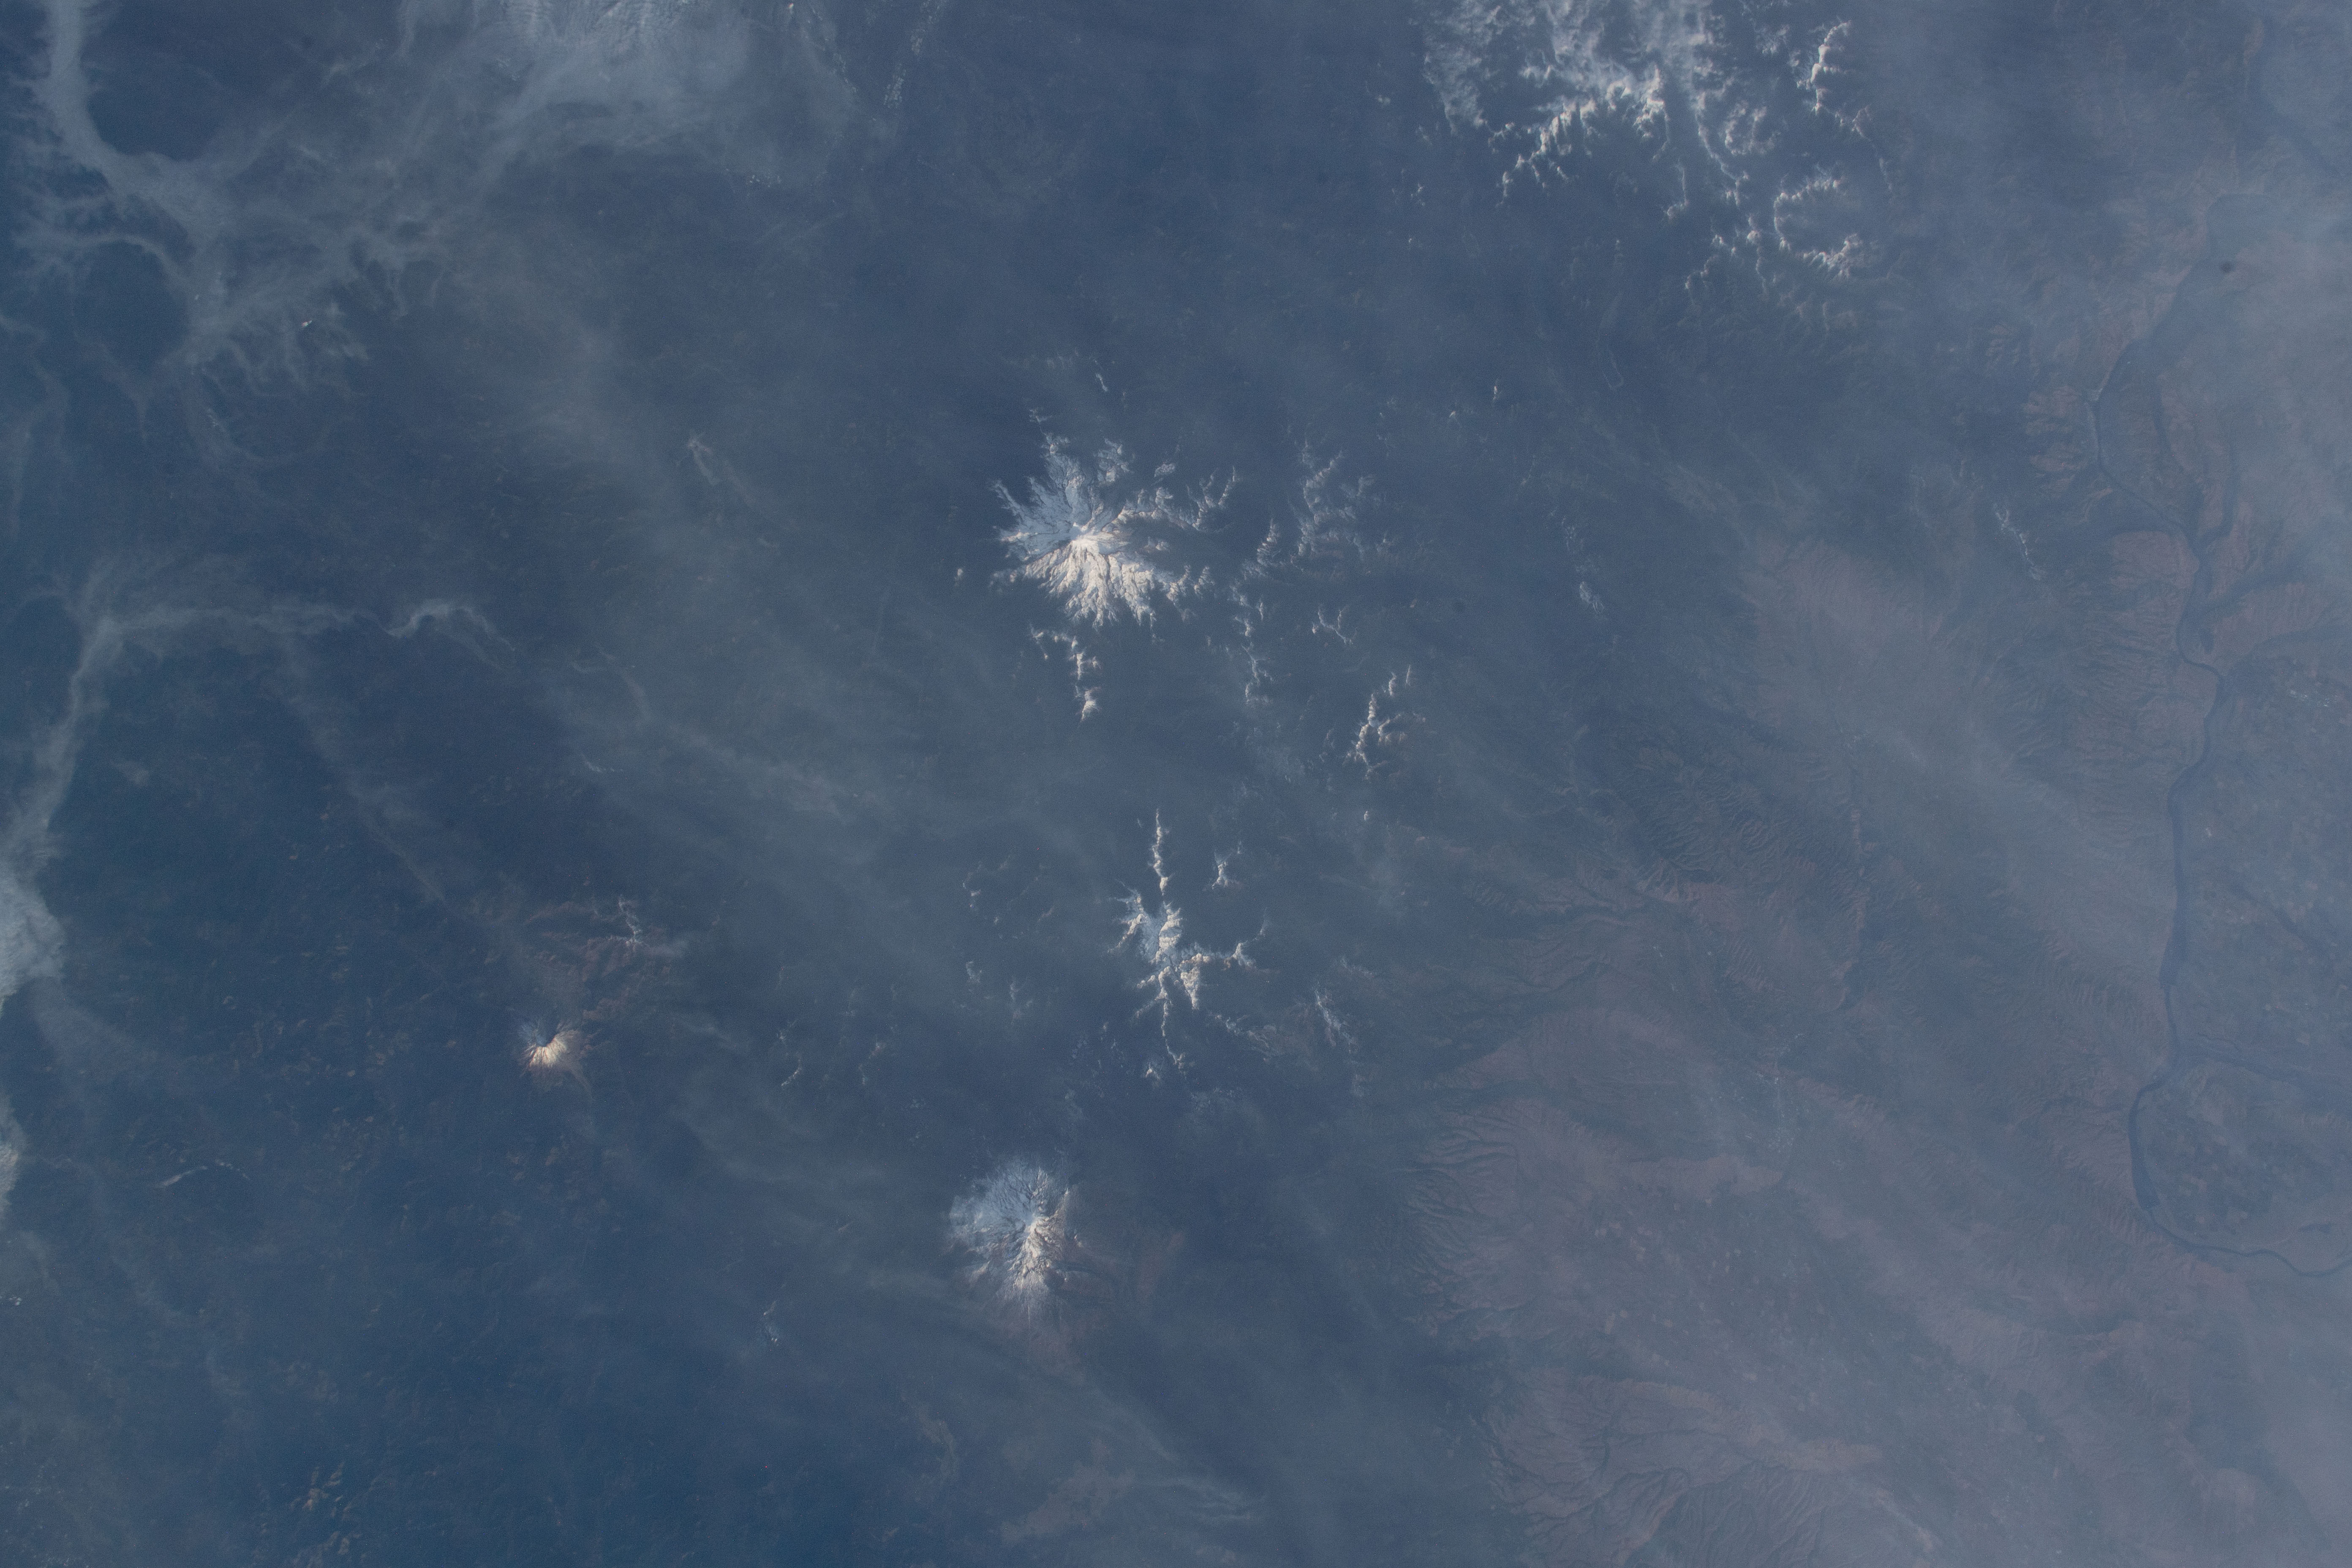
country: USA-WASHINGTON
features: MOUNT RAINIER, GILBERT PEAK MOUNT ADAMS
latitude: 46.5
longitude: -121.5
